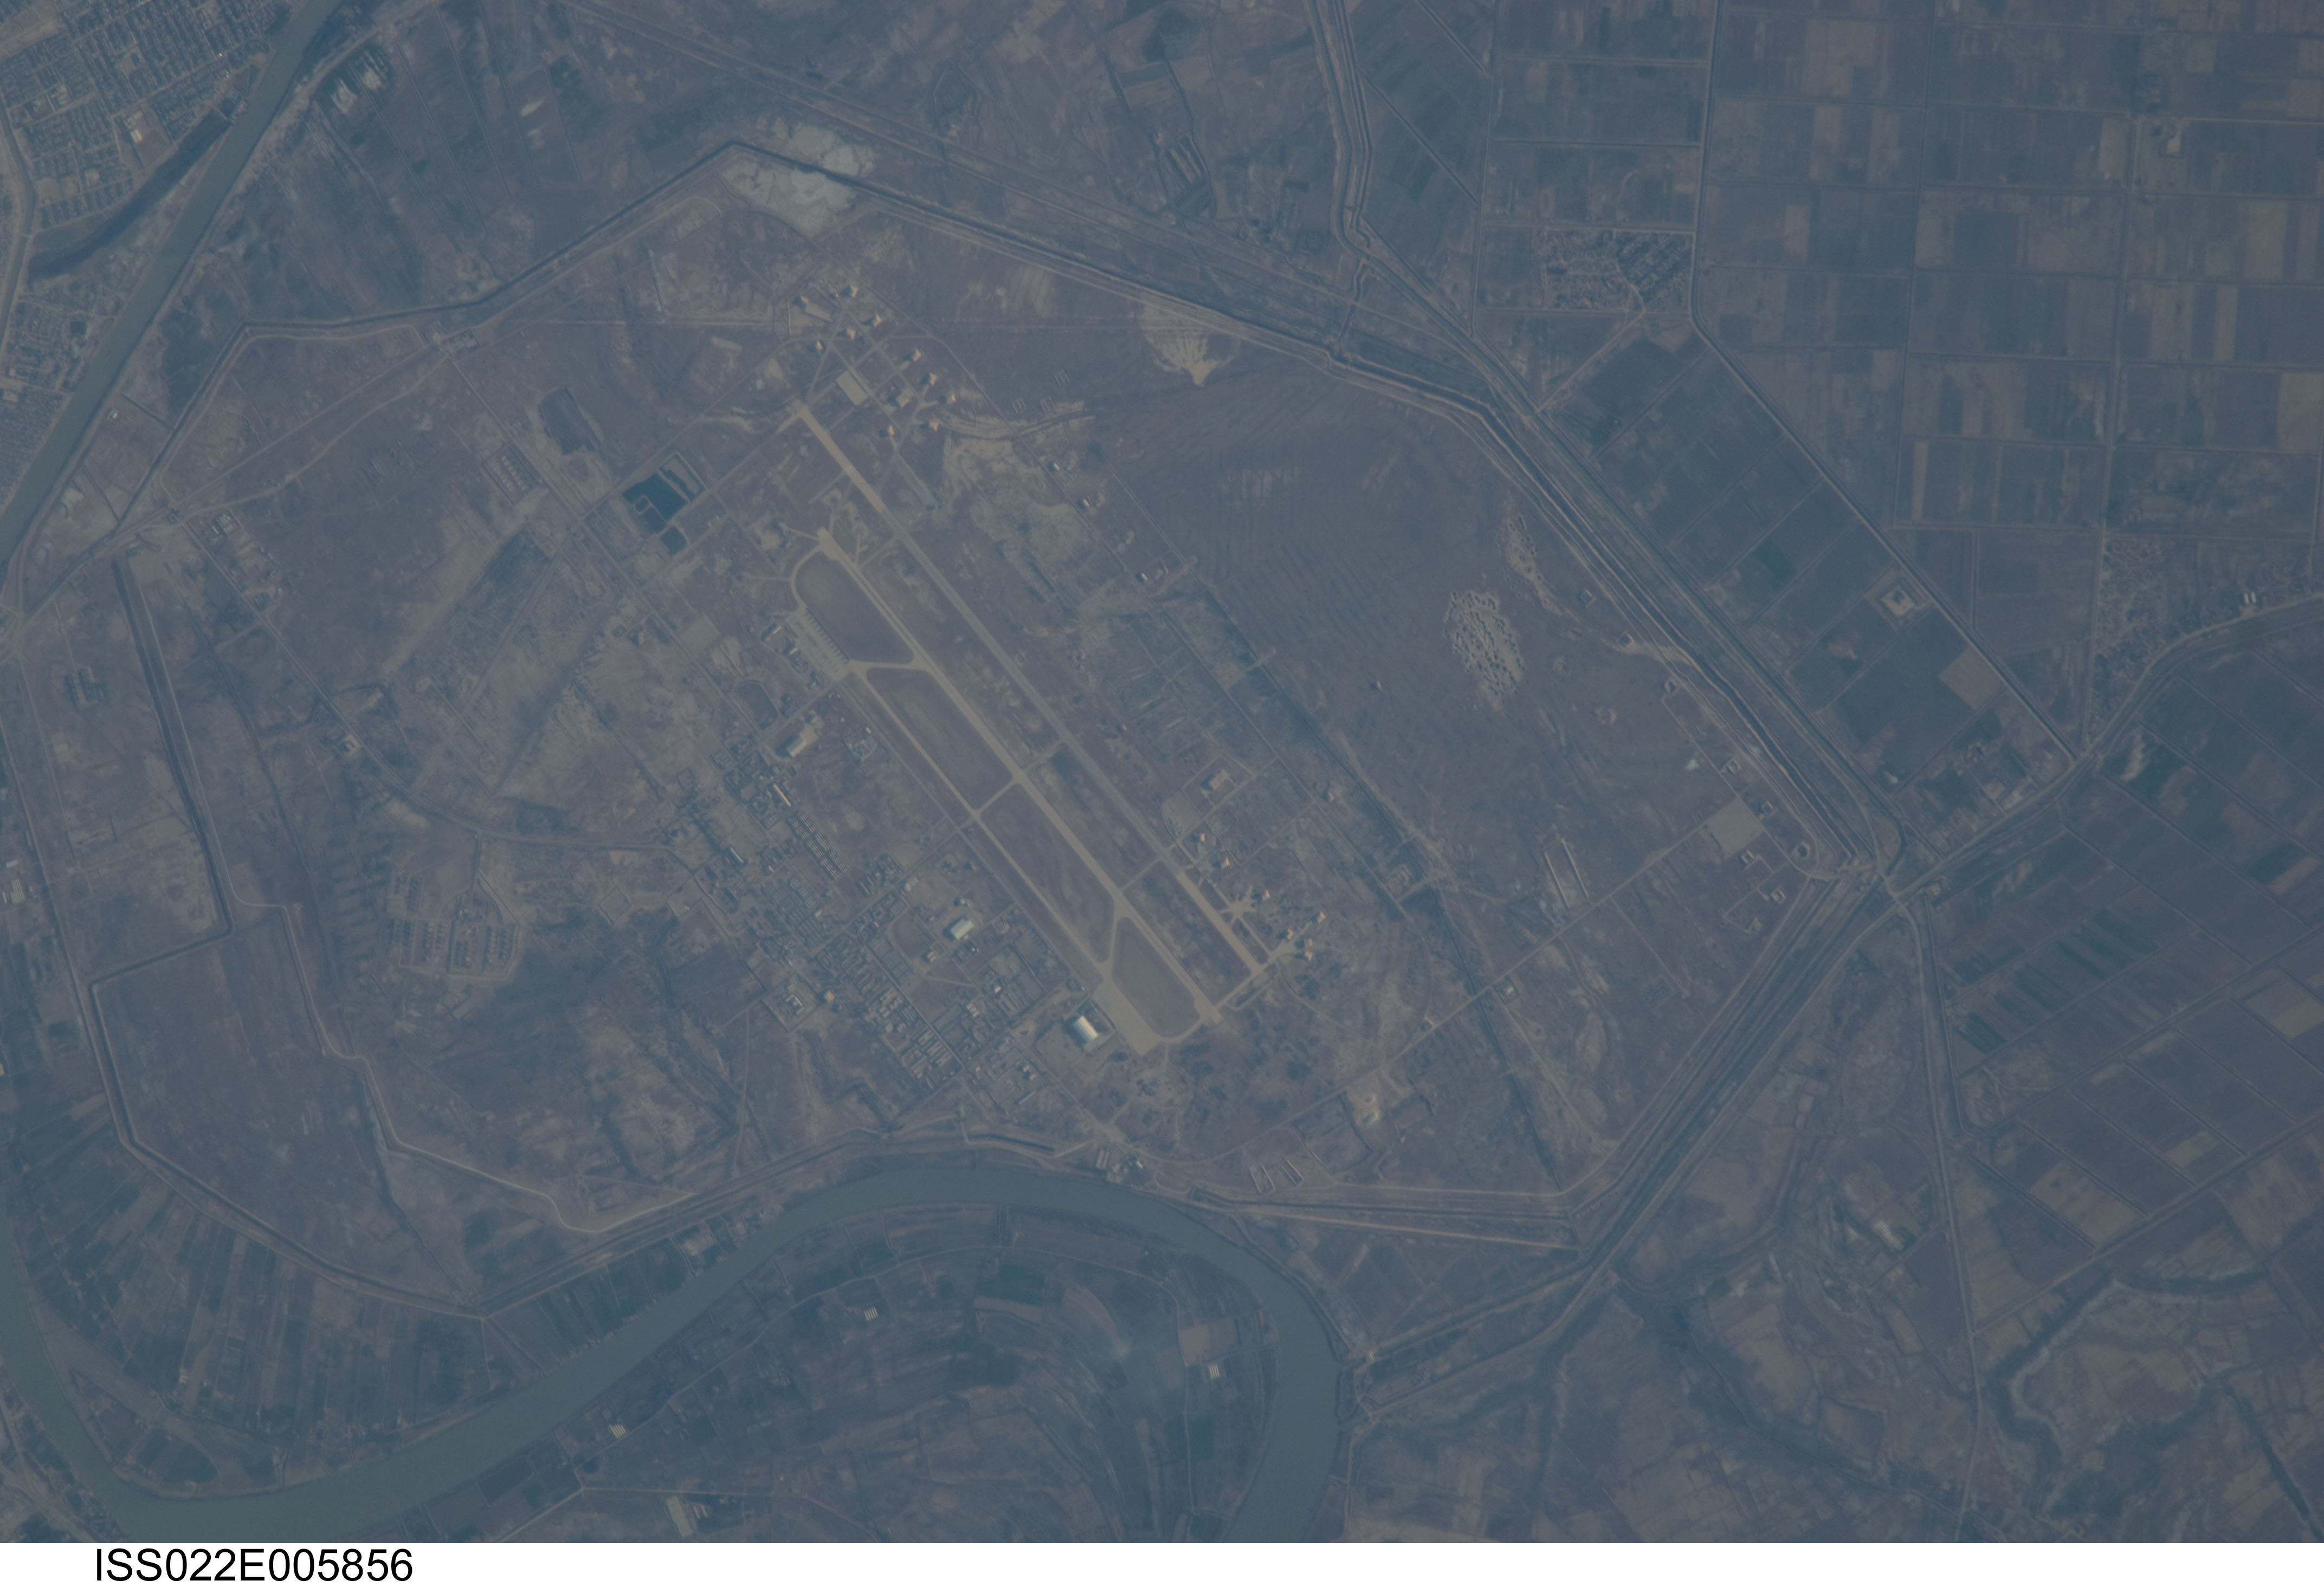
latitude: 32.5
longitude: 45.8
